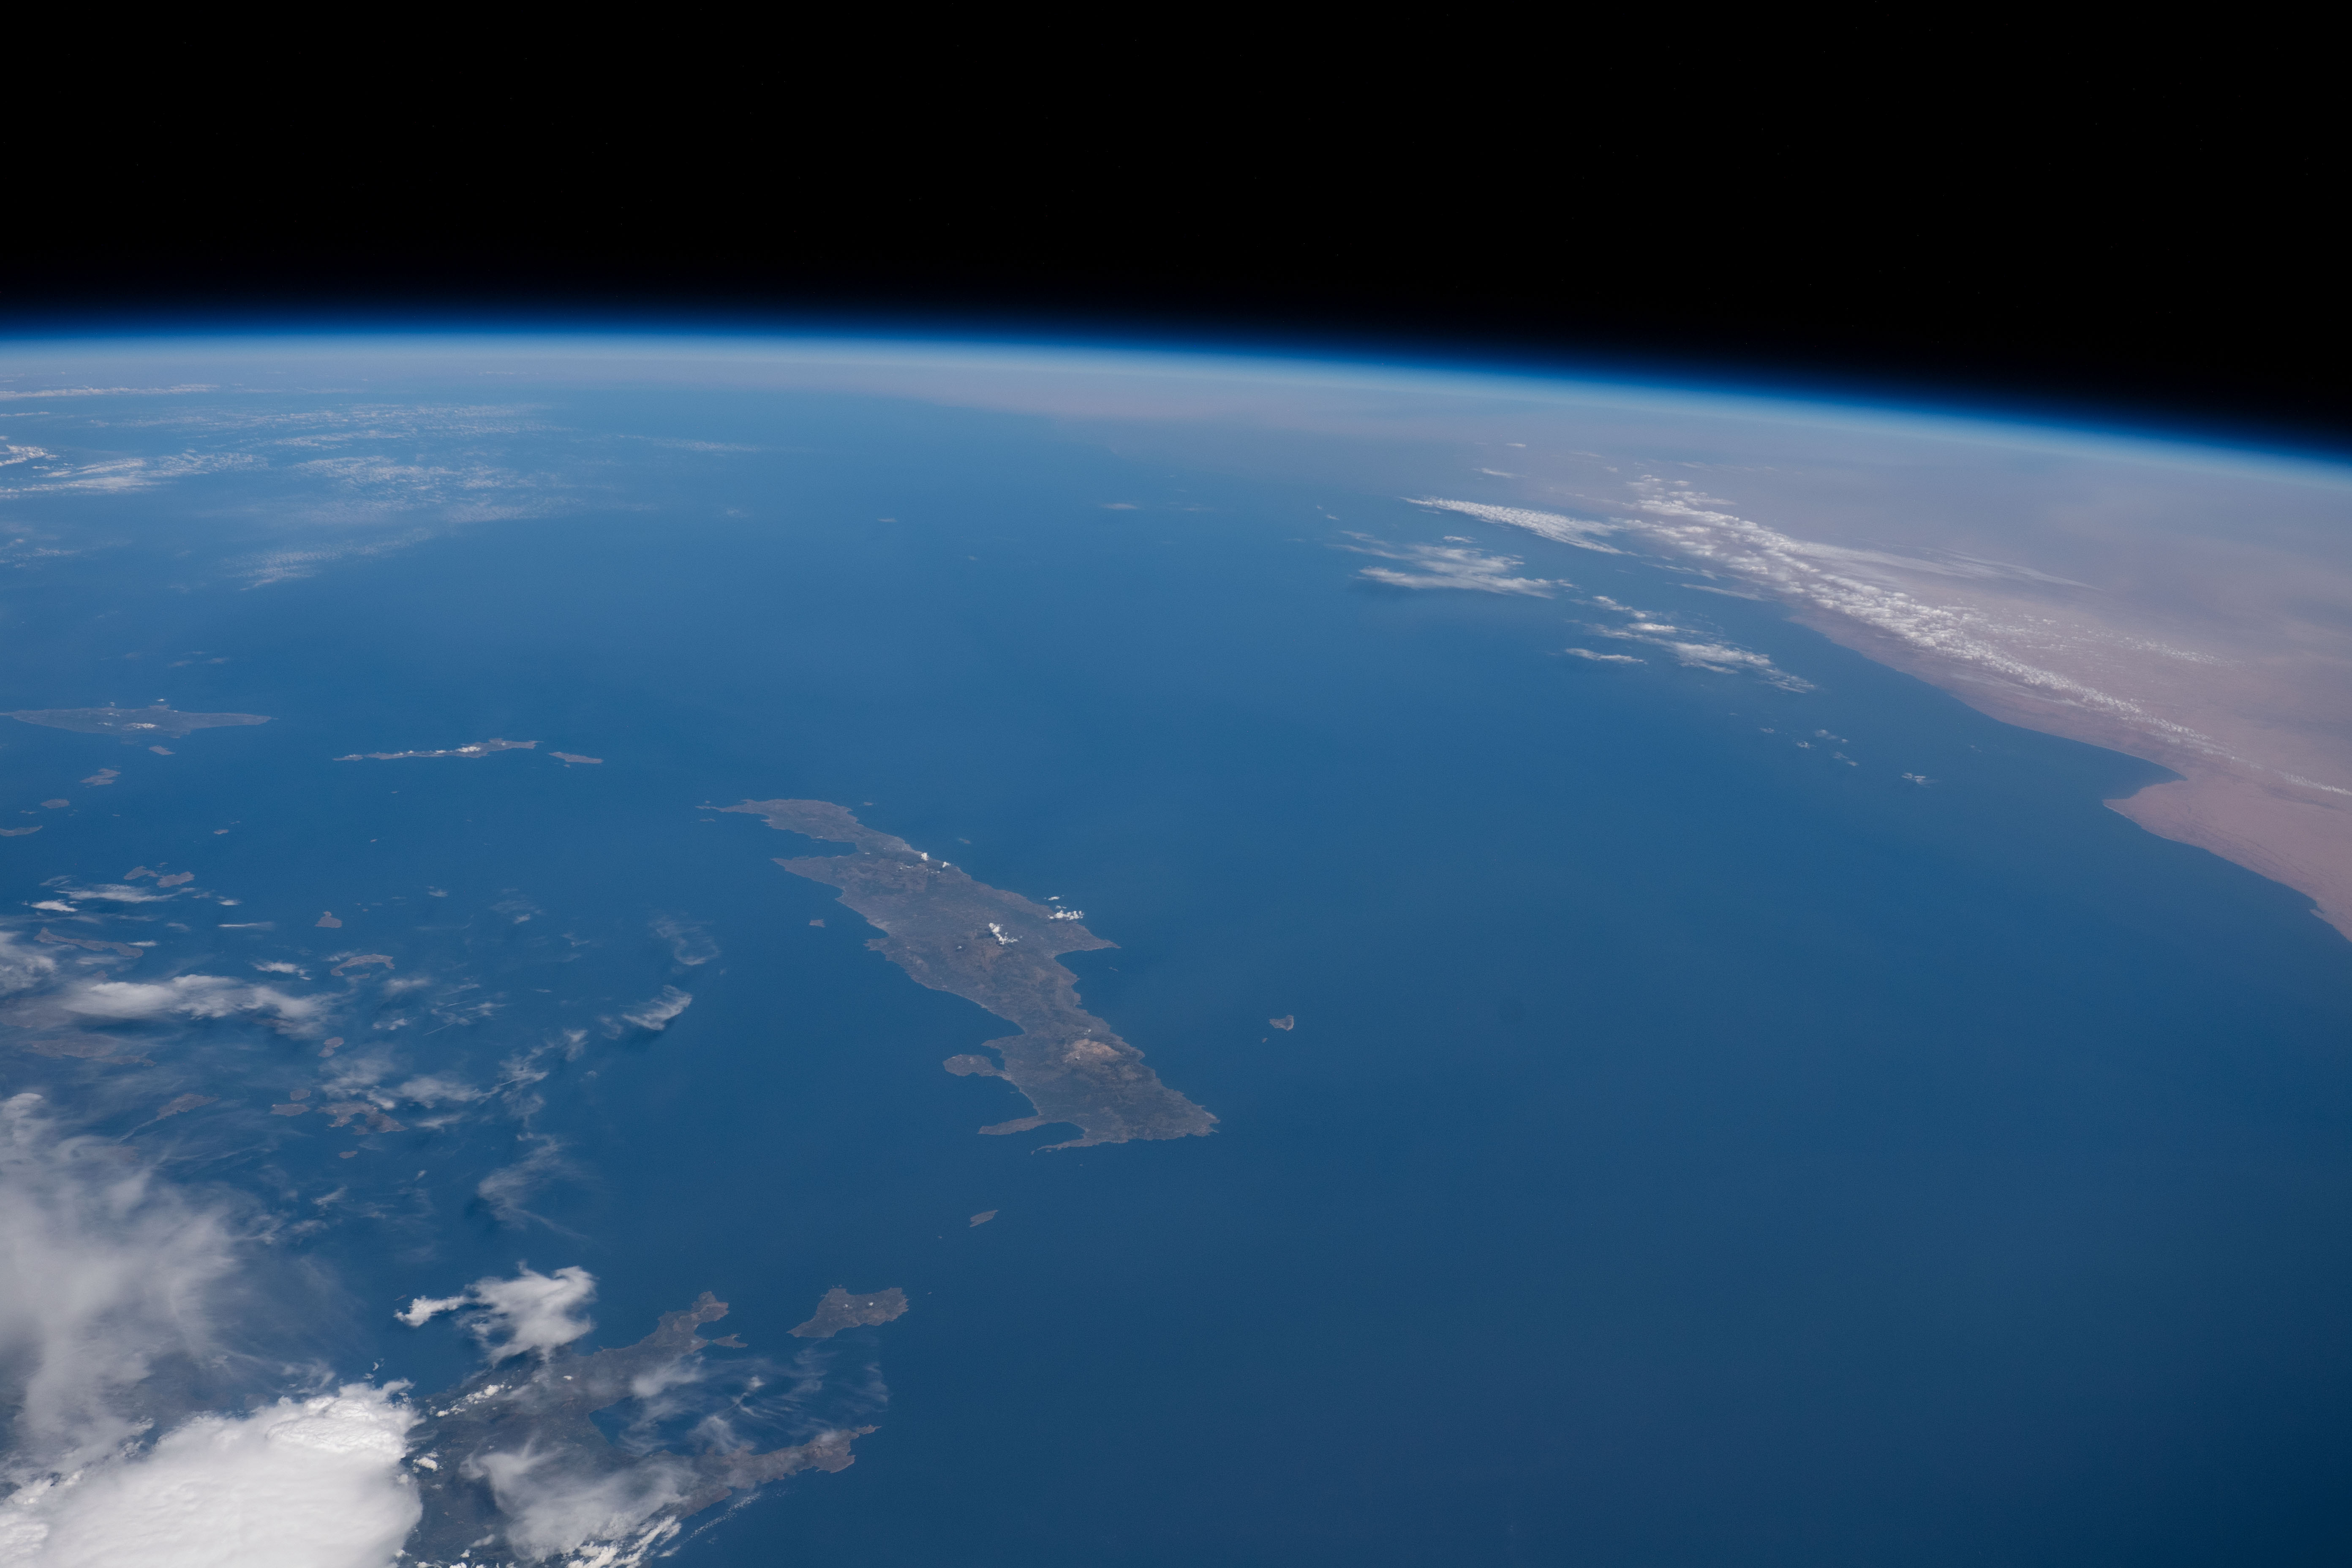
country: CRETE
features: KYTHIRA, ANTIKYTHERA, KASOS, LIBYAN SEA, MATALA, MEDITERRANEAN SEA, LIMB, MIRES, TUBRUQ, POMPIA, AYIOS IOANNIS, STENO KASOUY
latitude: 34.5
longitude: 24.5
